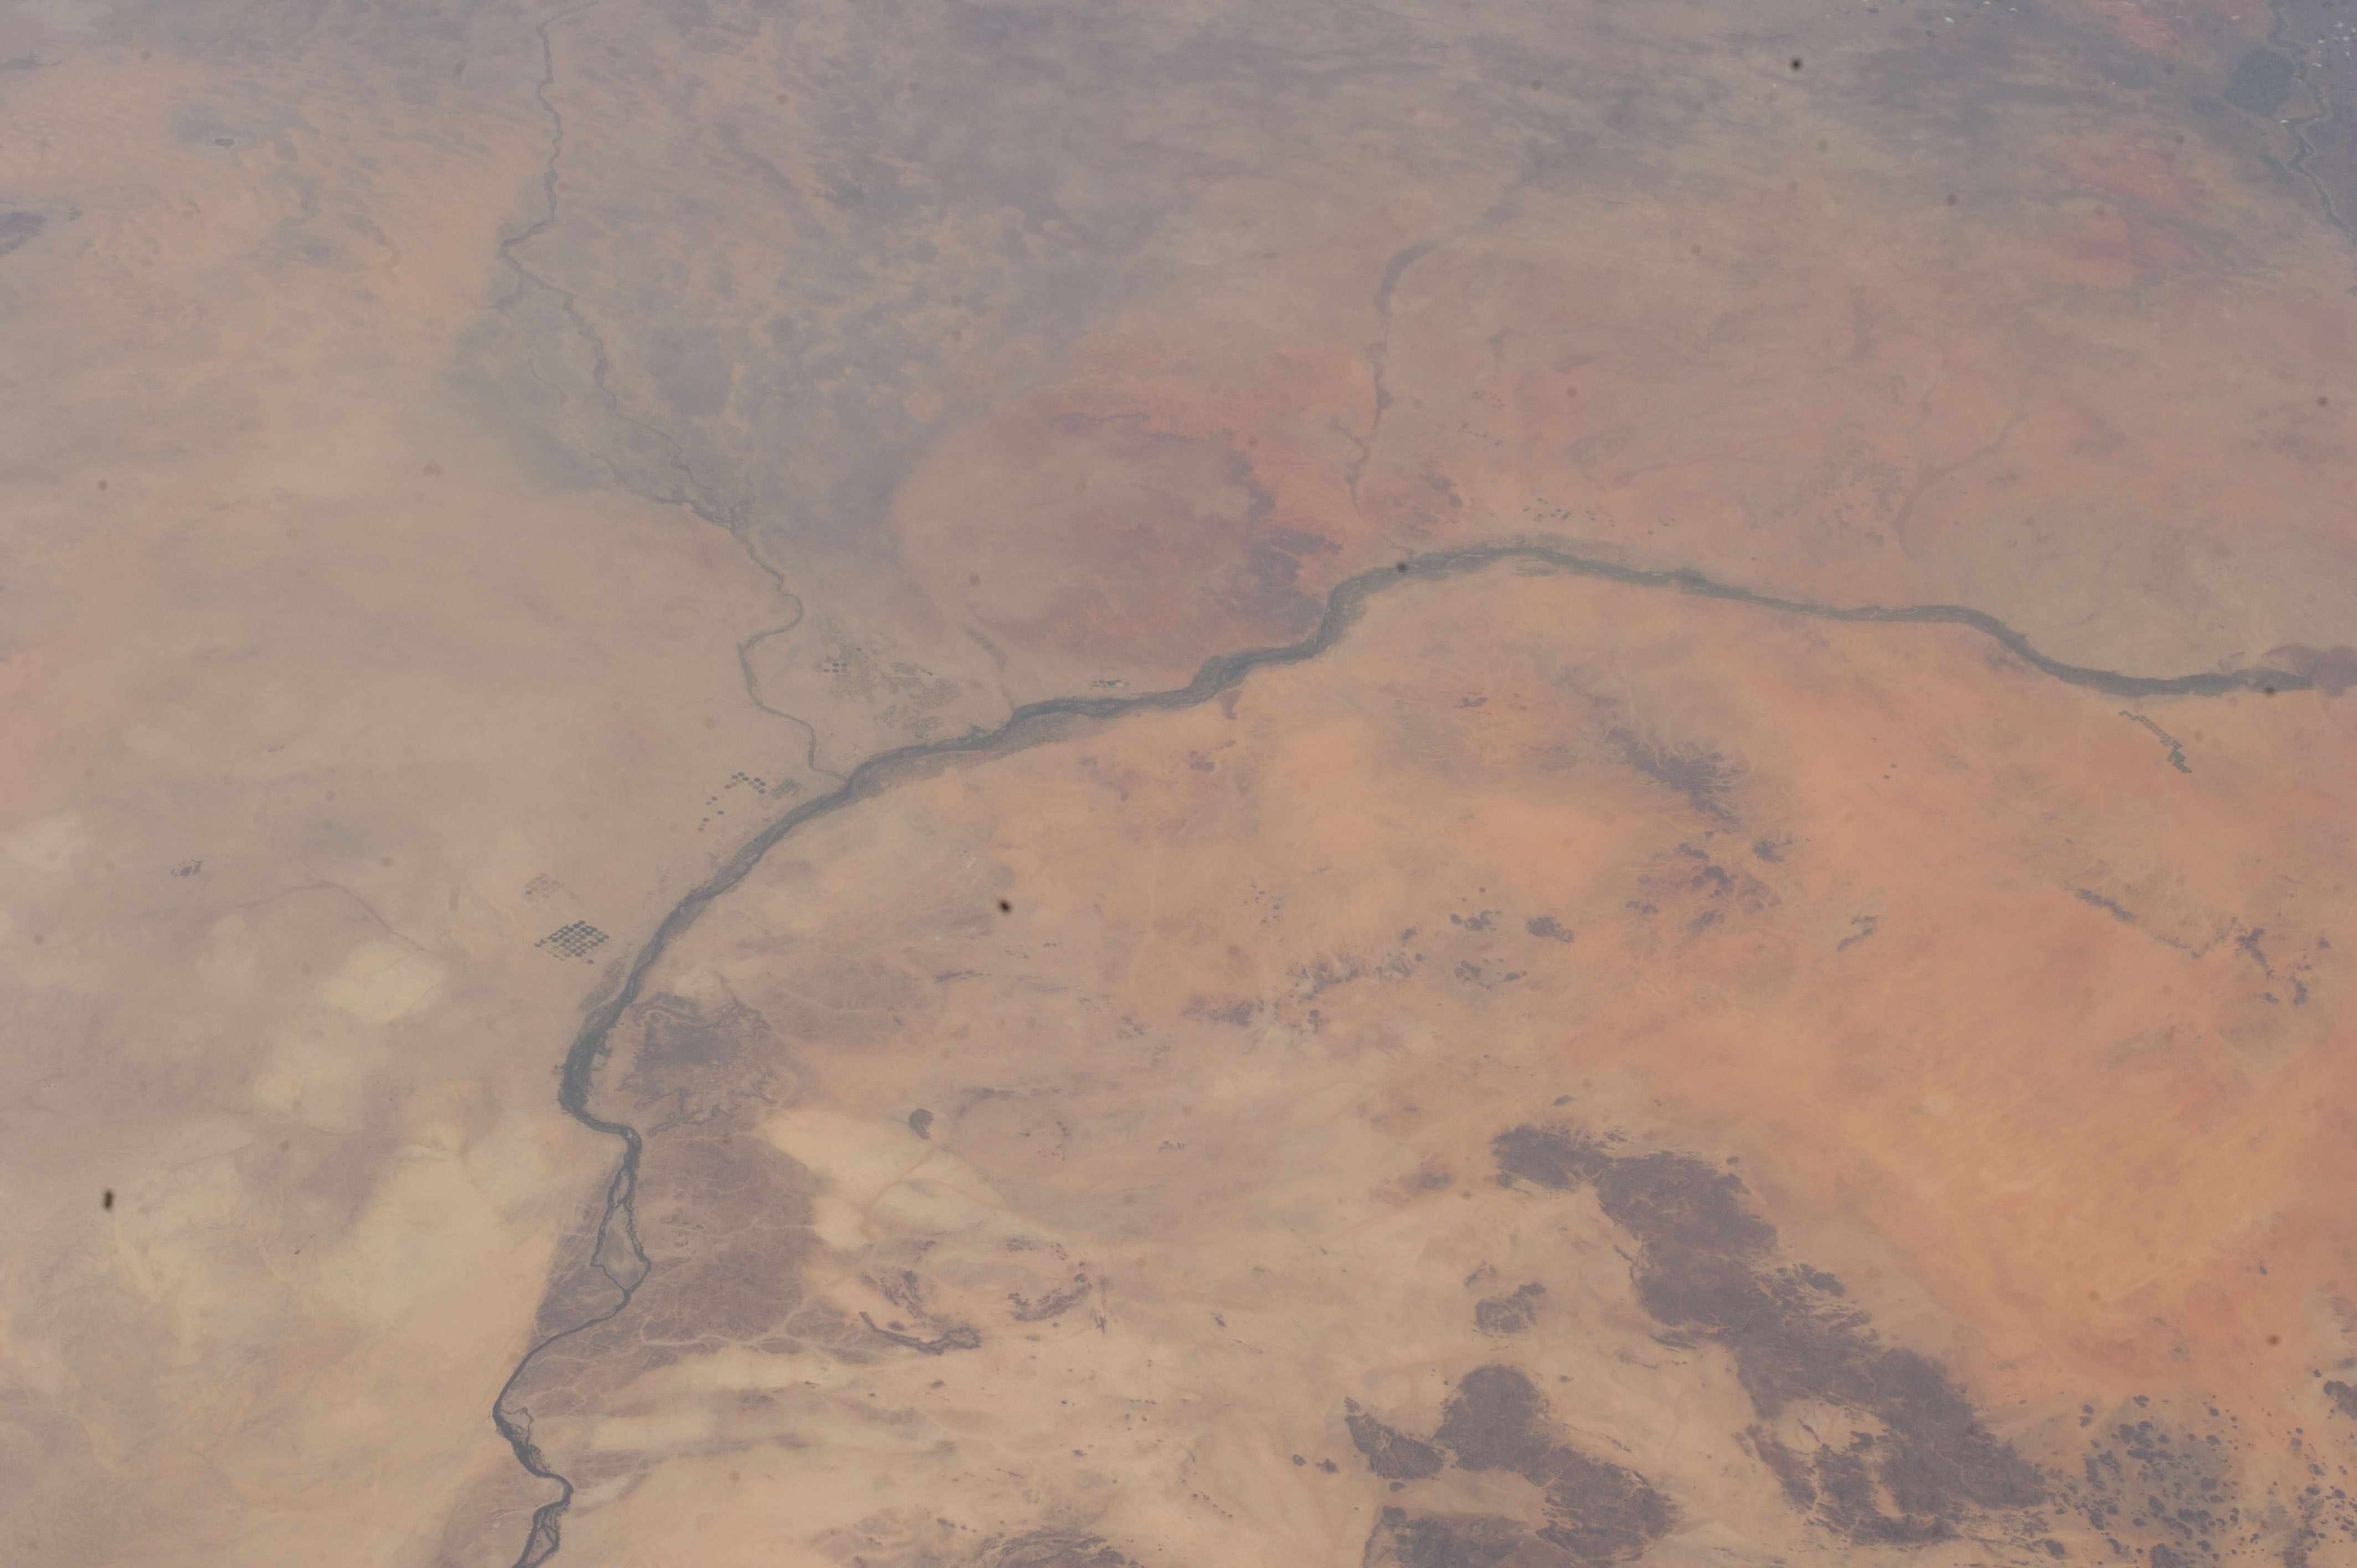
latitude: 17.7
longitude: 33.8
